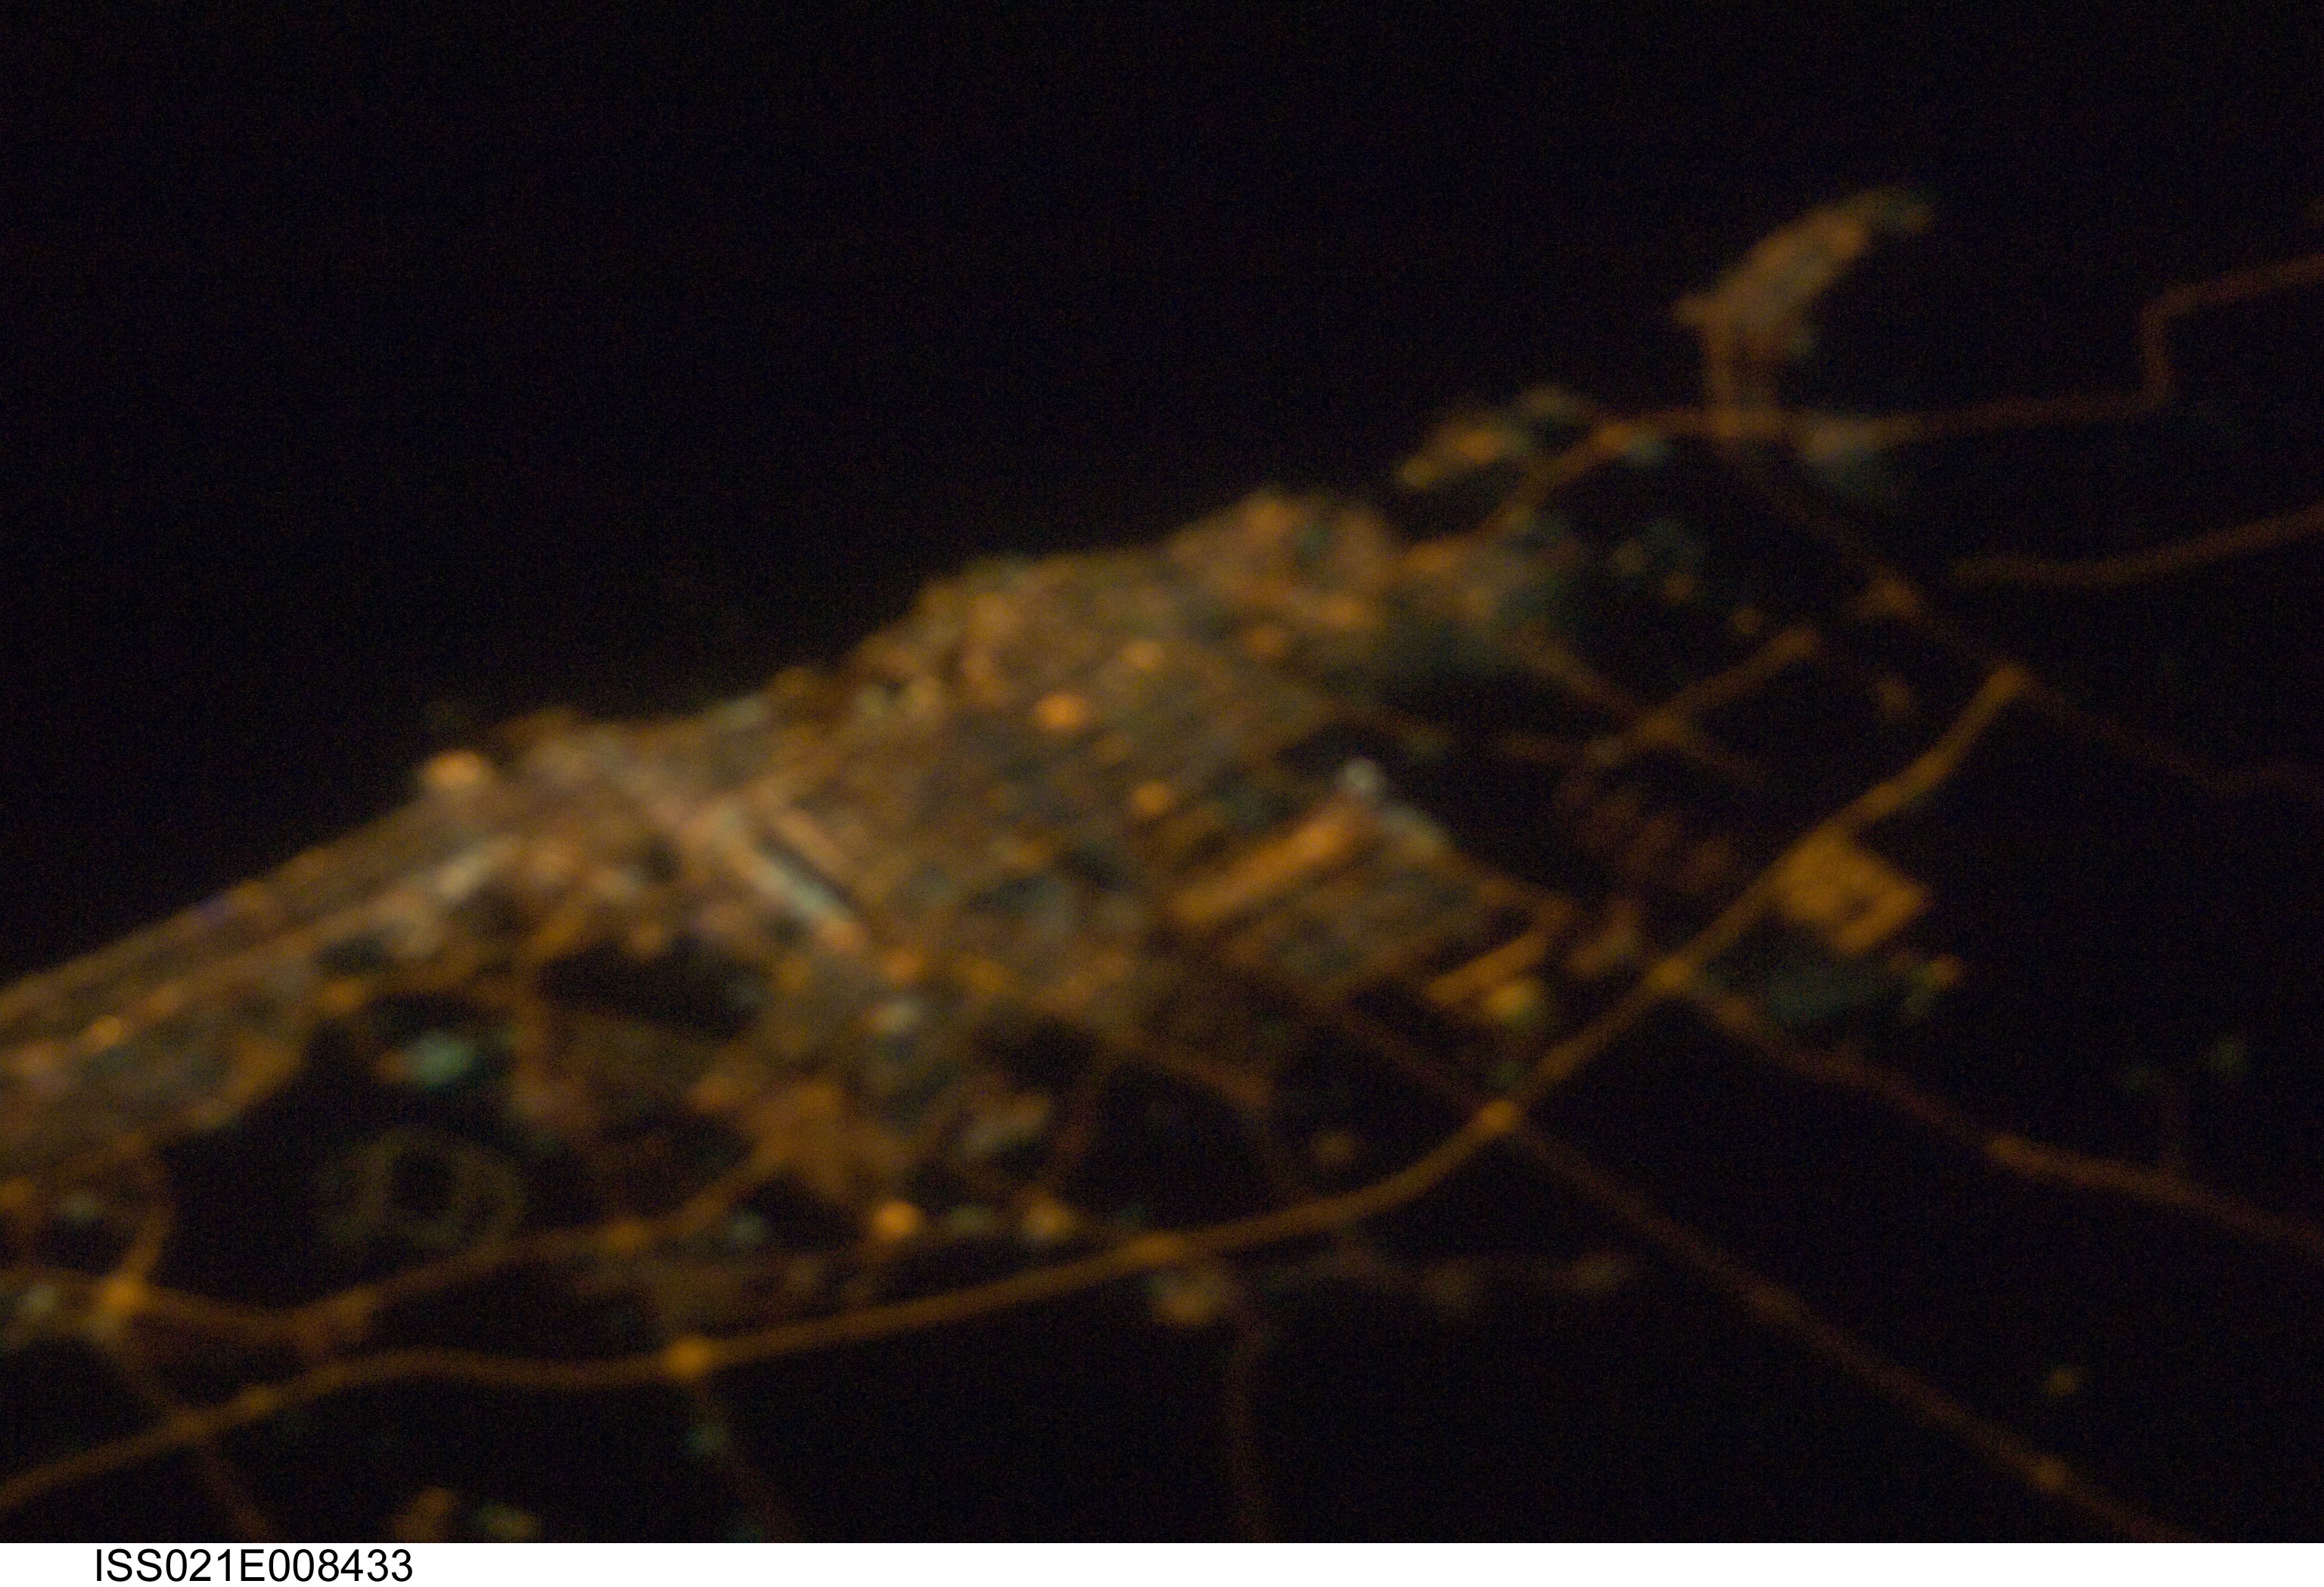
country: UNITED ARAB EMIRATES
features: DUBAI-SHARJAH AT NIGHT, SOFT
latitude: 25.3
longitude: 55.4
